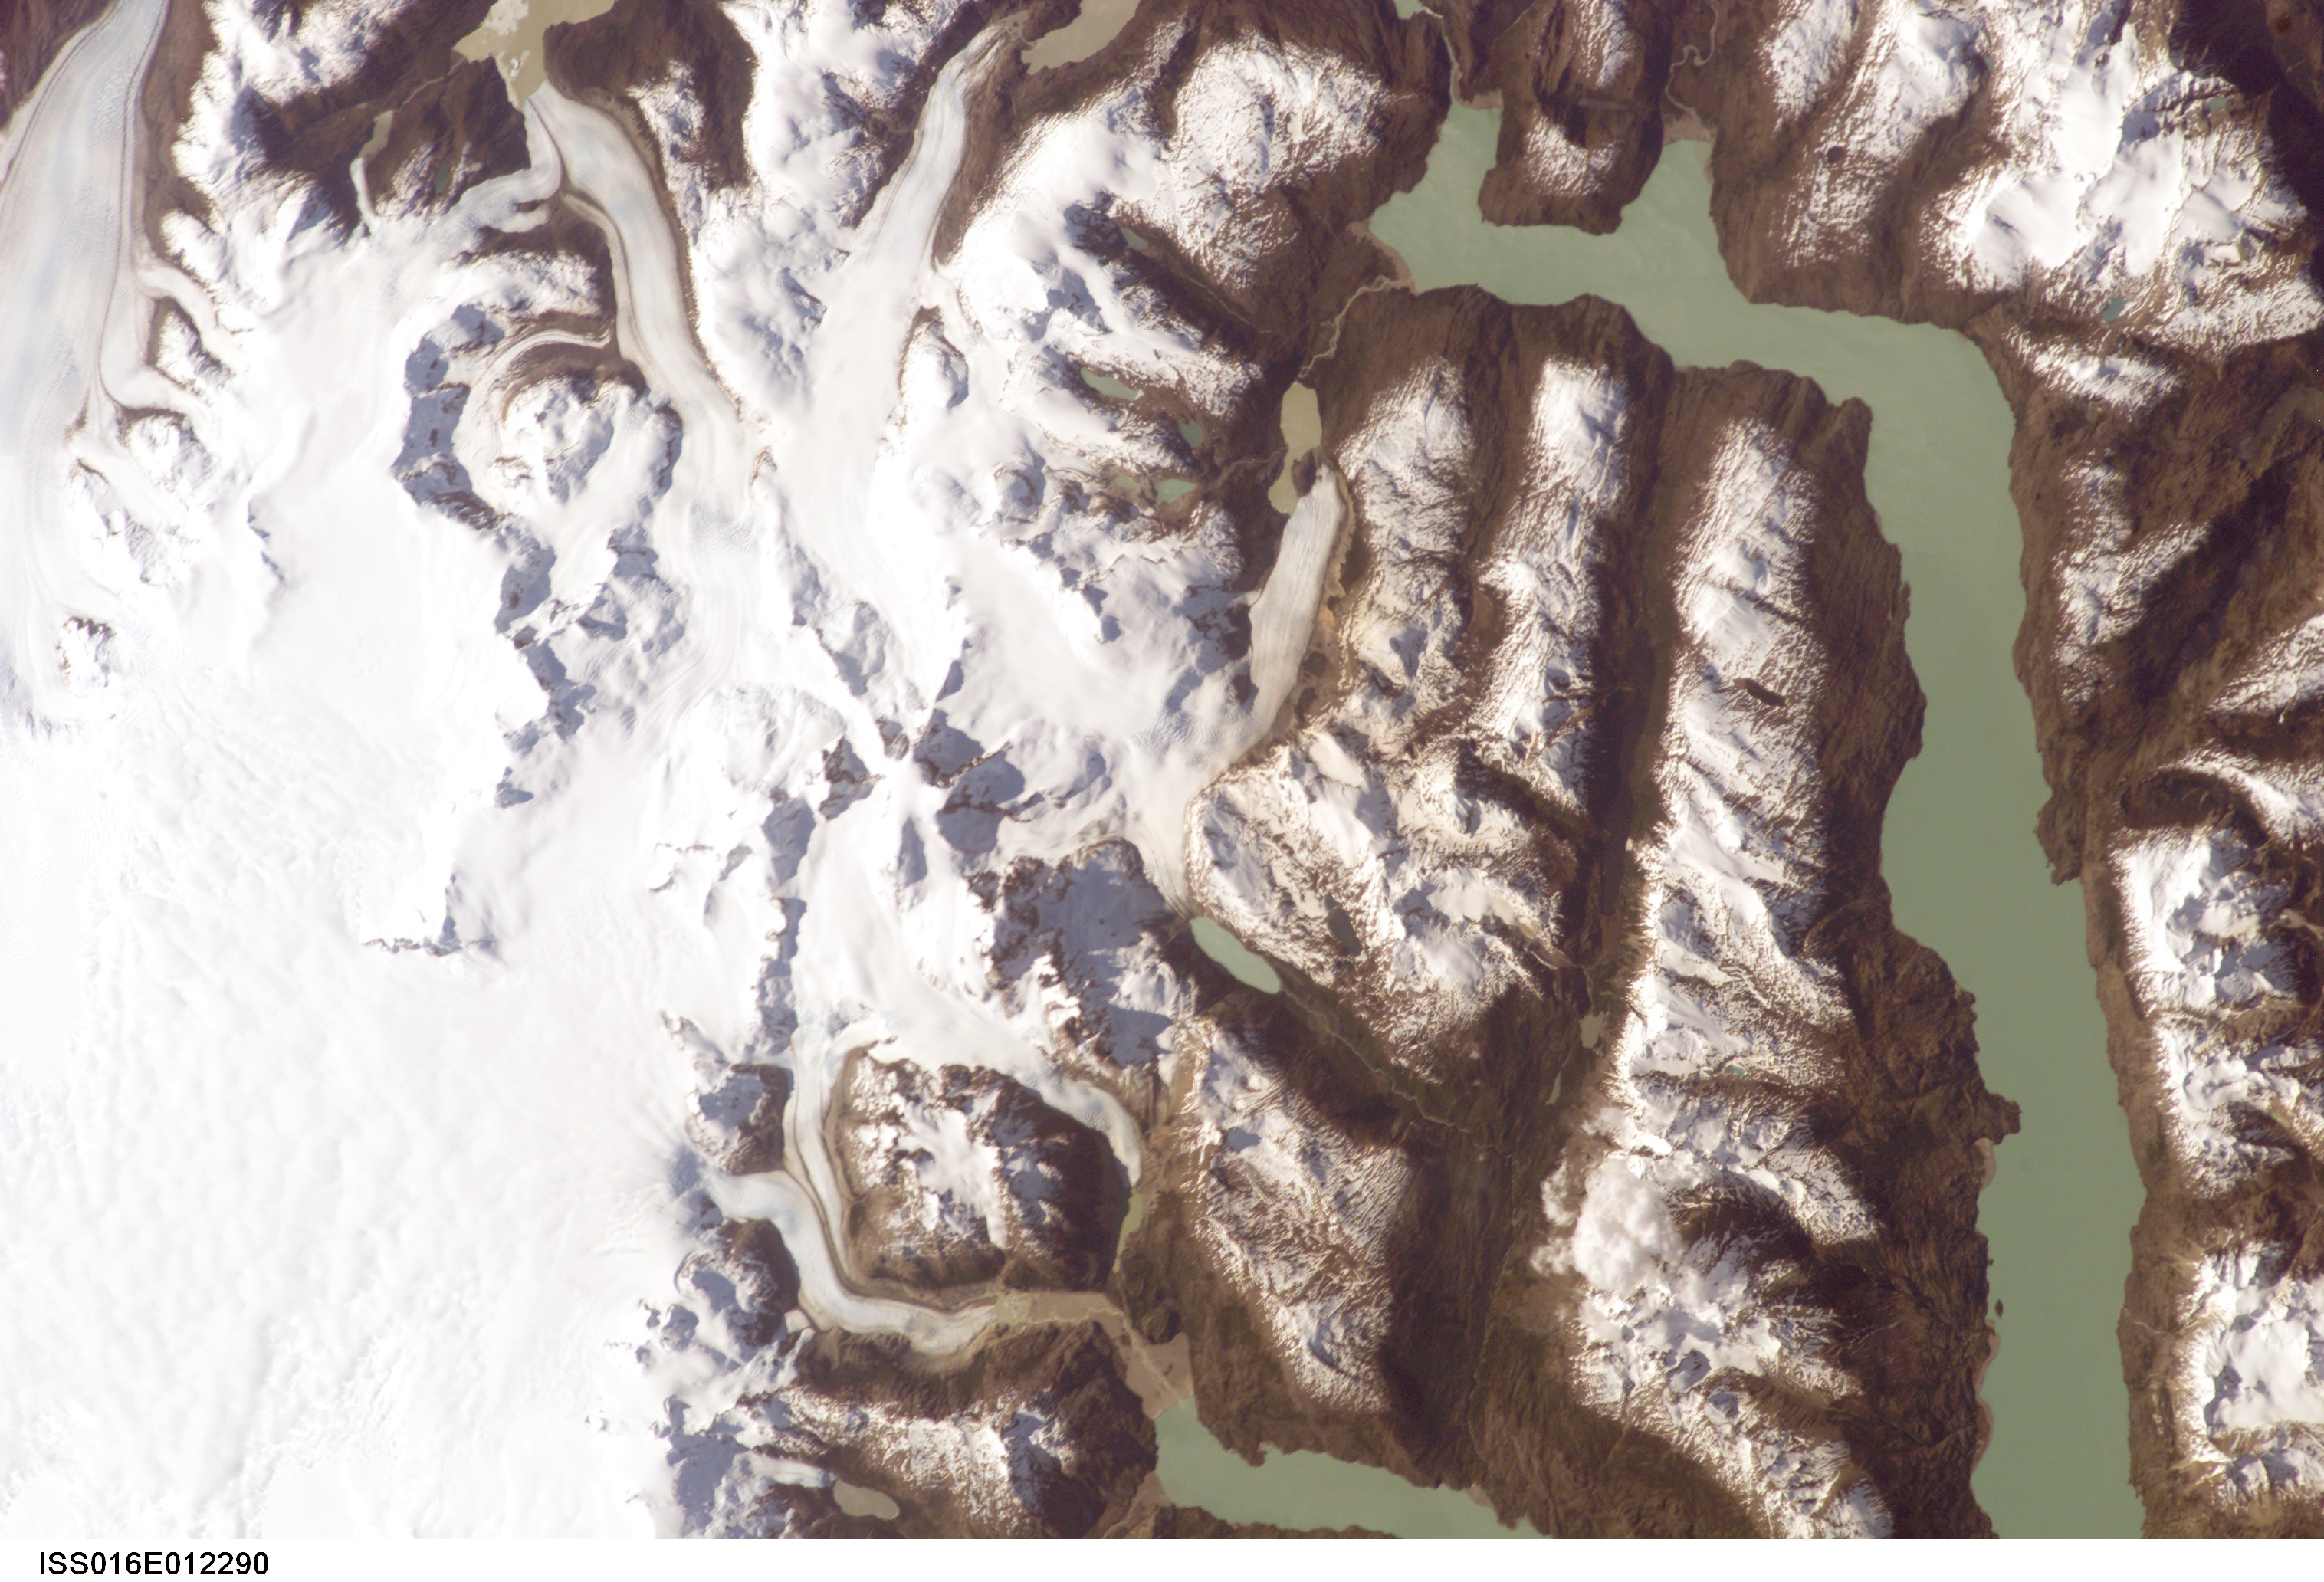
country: CHILE
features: O'HIGGINS LAKE, ICE FIELD, GL.
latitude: -48.5
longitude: -73.0
